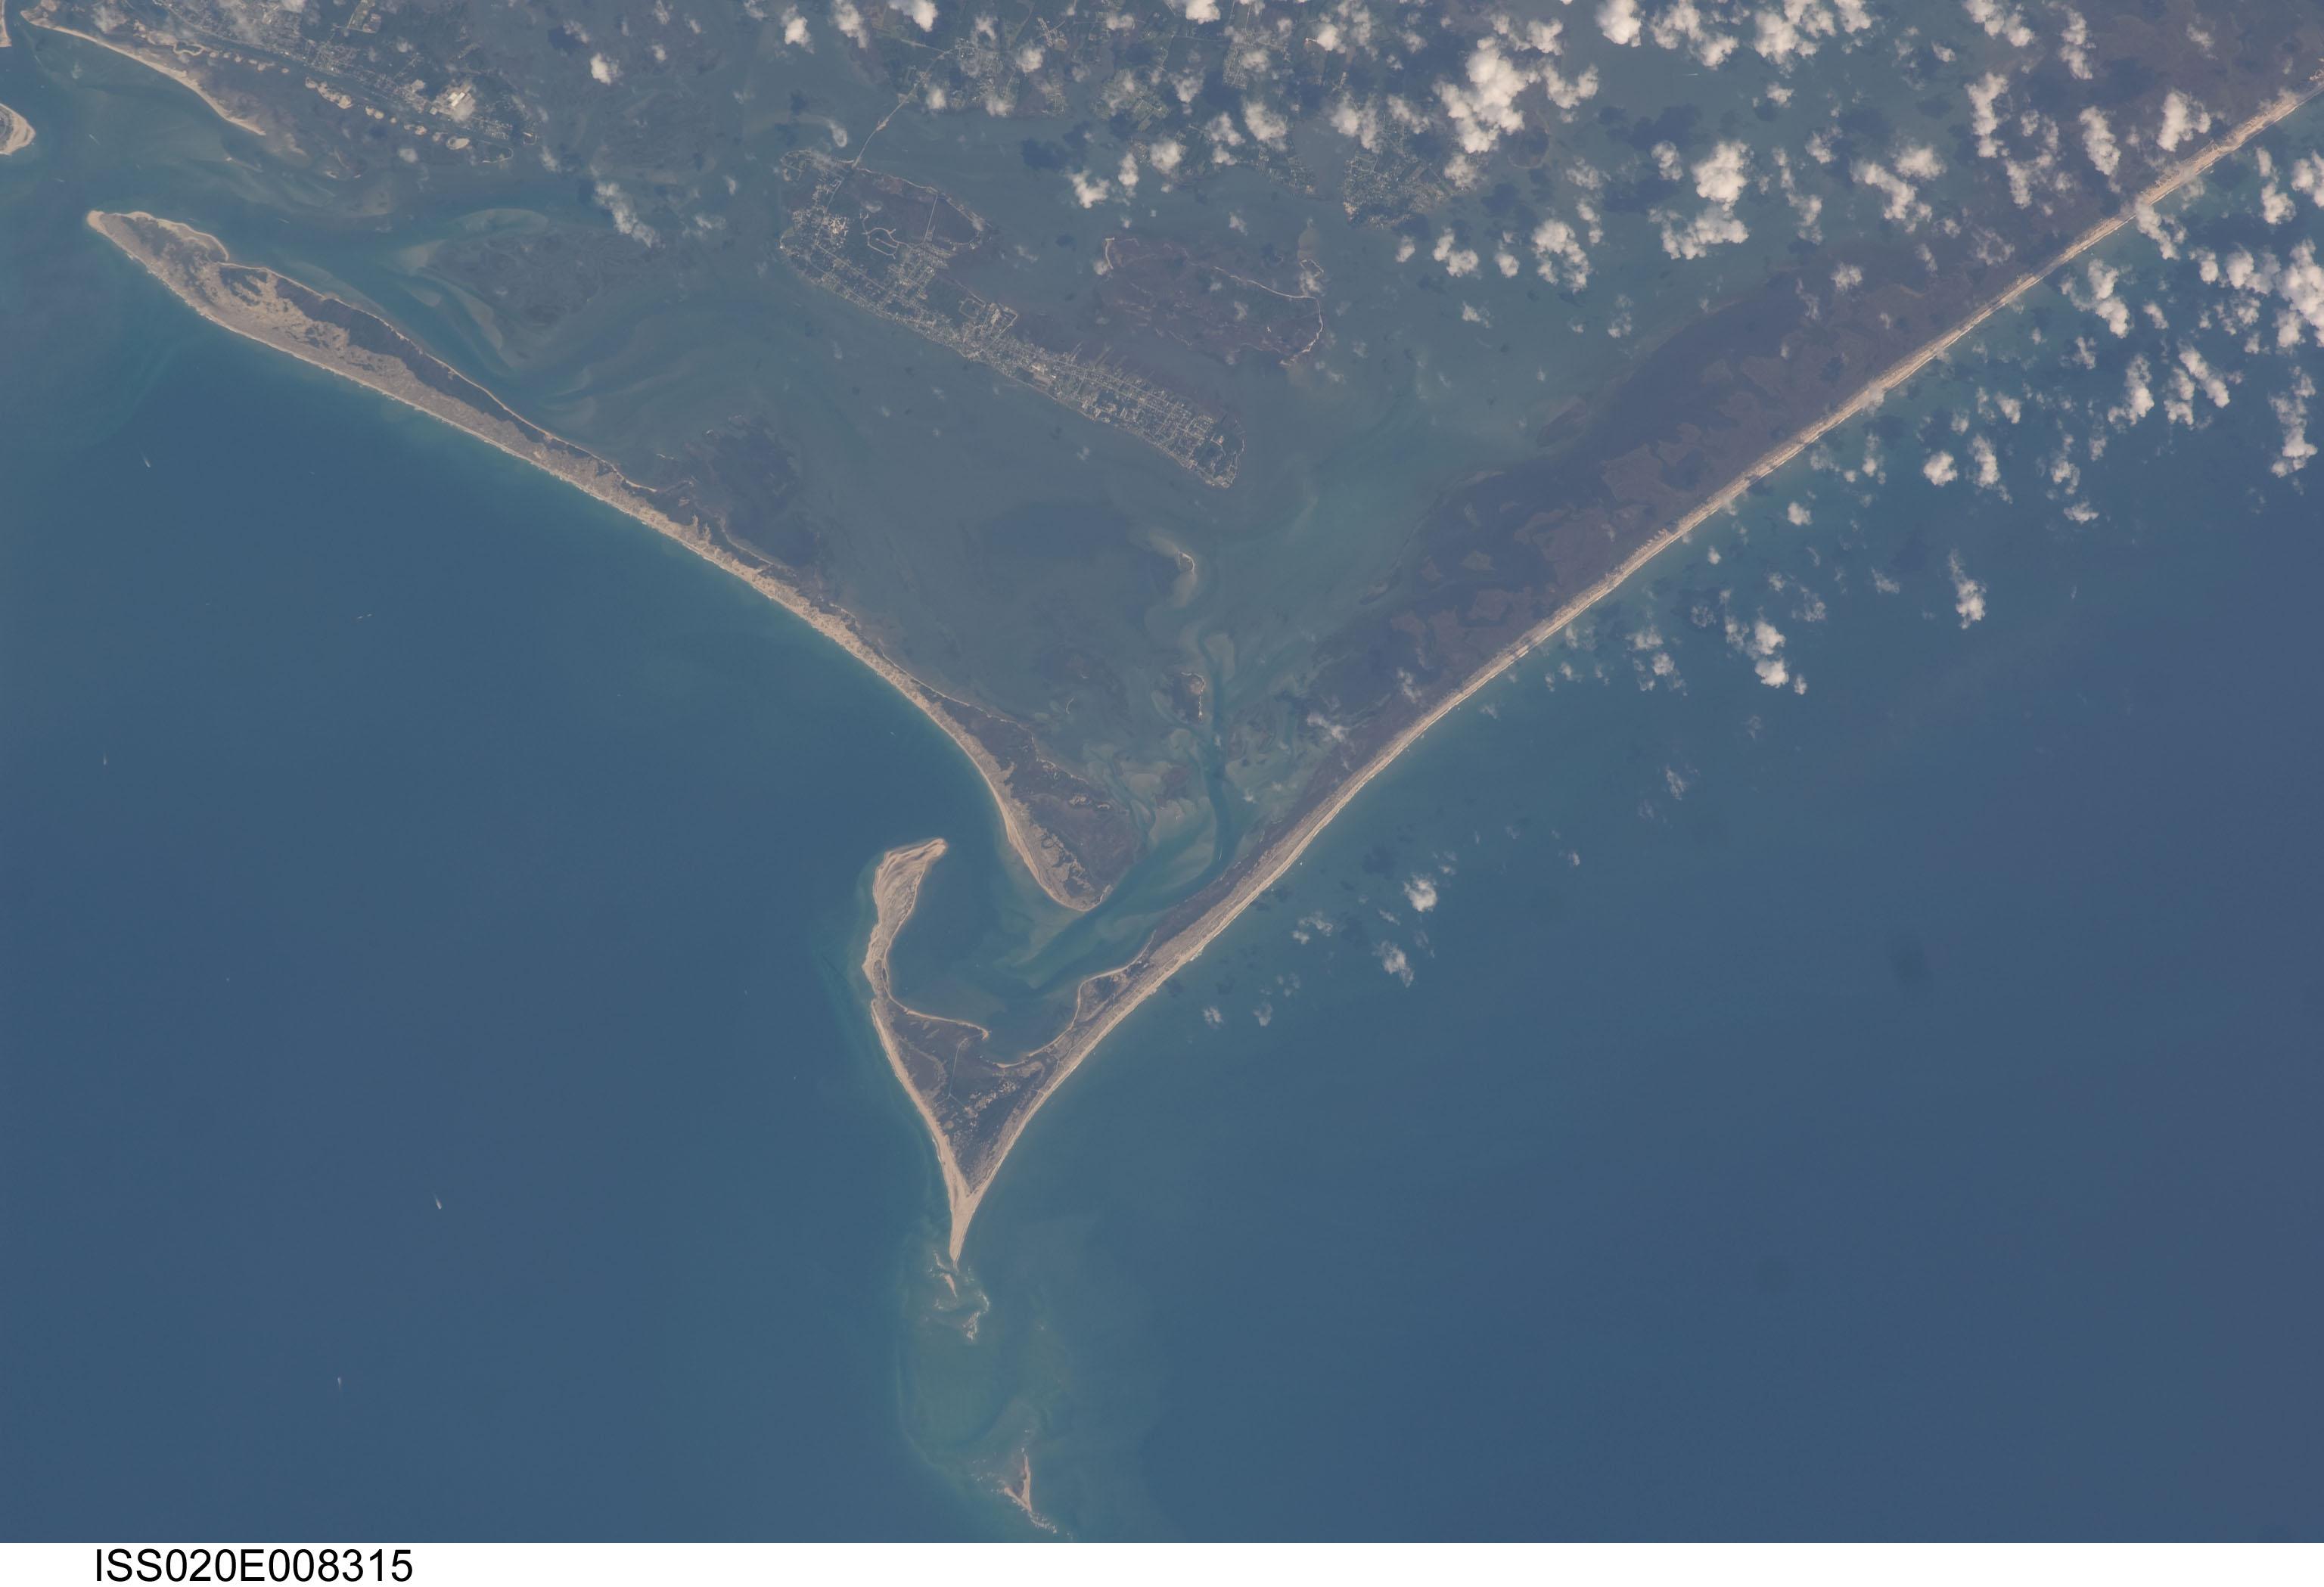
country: USA-NORTH CAROLINA
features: CAPE LOOKOUT, HARKERS I., BACK SOUND
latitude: 34.6
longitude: -76.5
